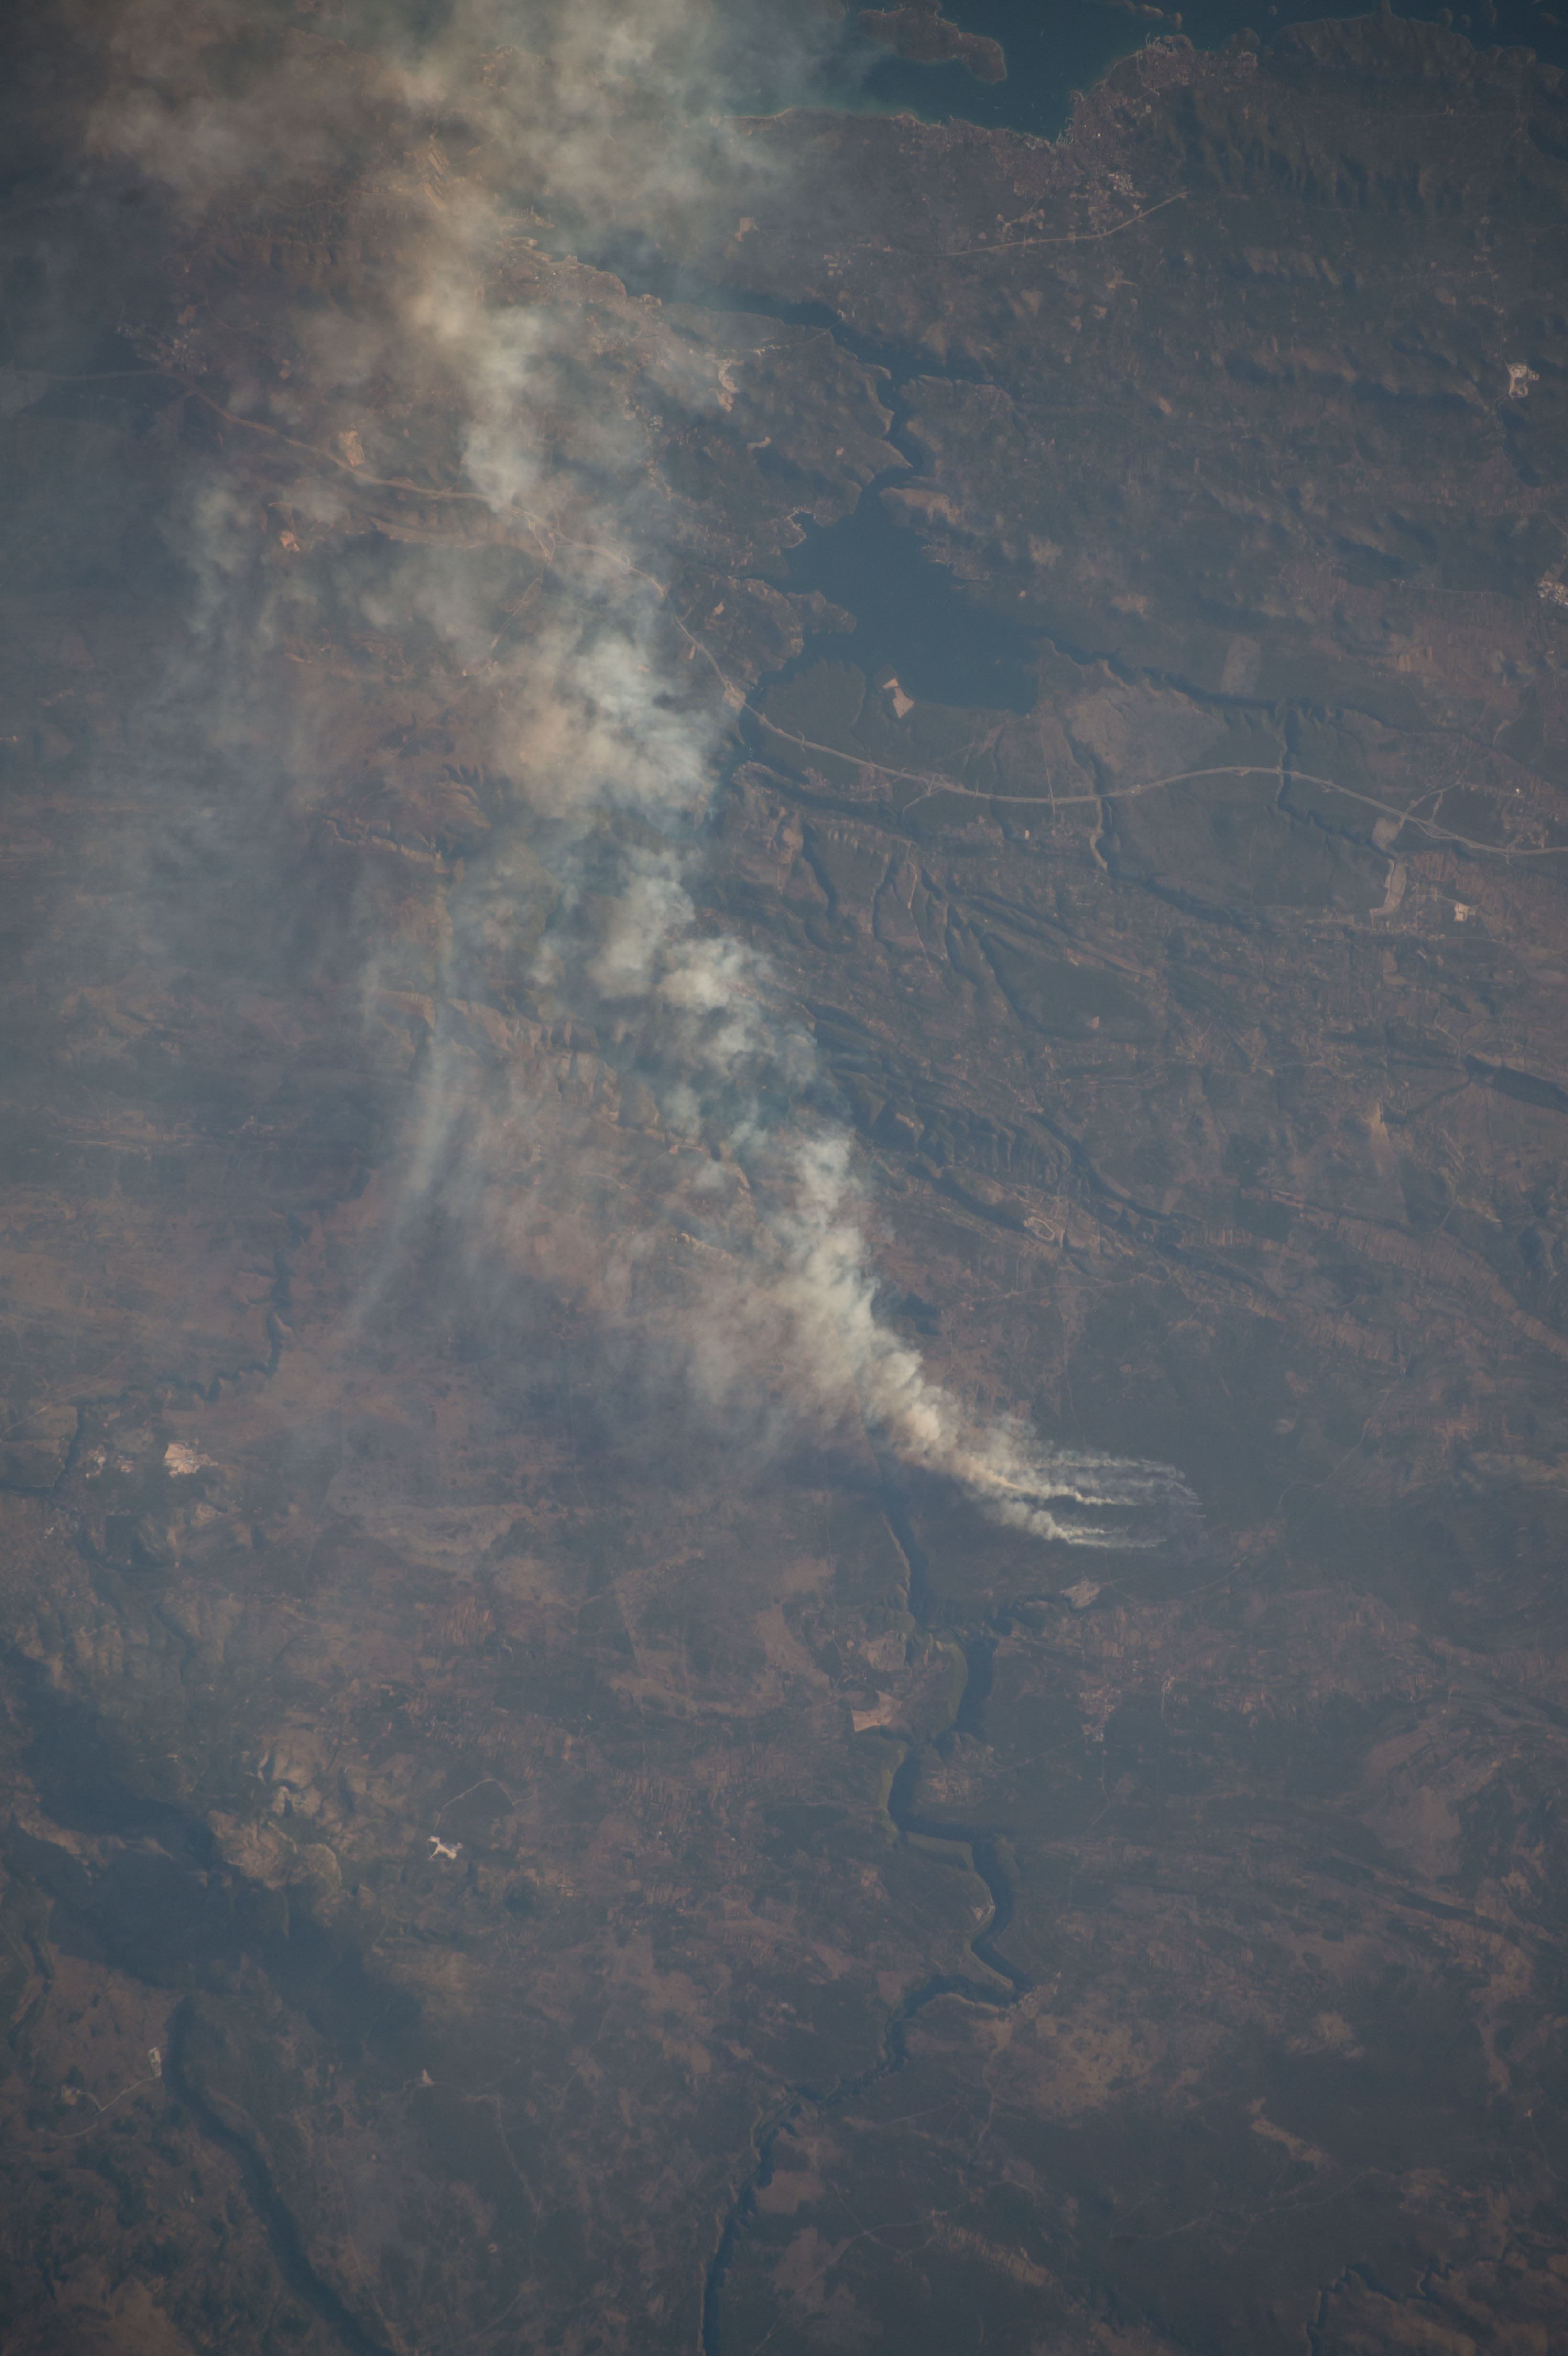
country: CROATIA
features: SMOKE PLUME, FIRE, CIKOLA R., VISOVACKO JEZERO L., VODICE
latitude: 43.9
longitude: 16.0
